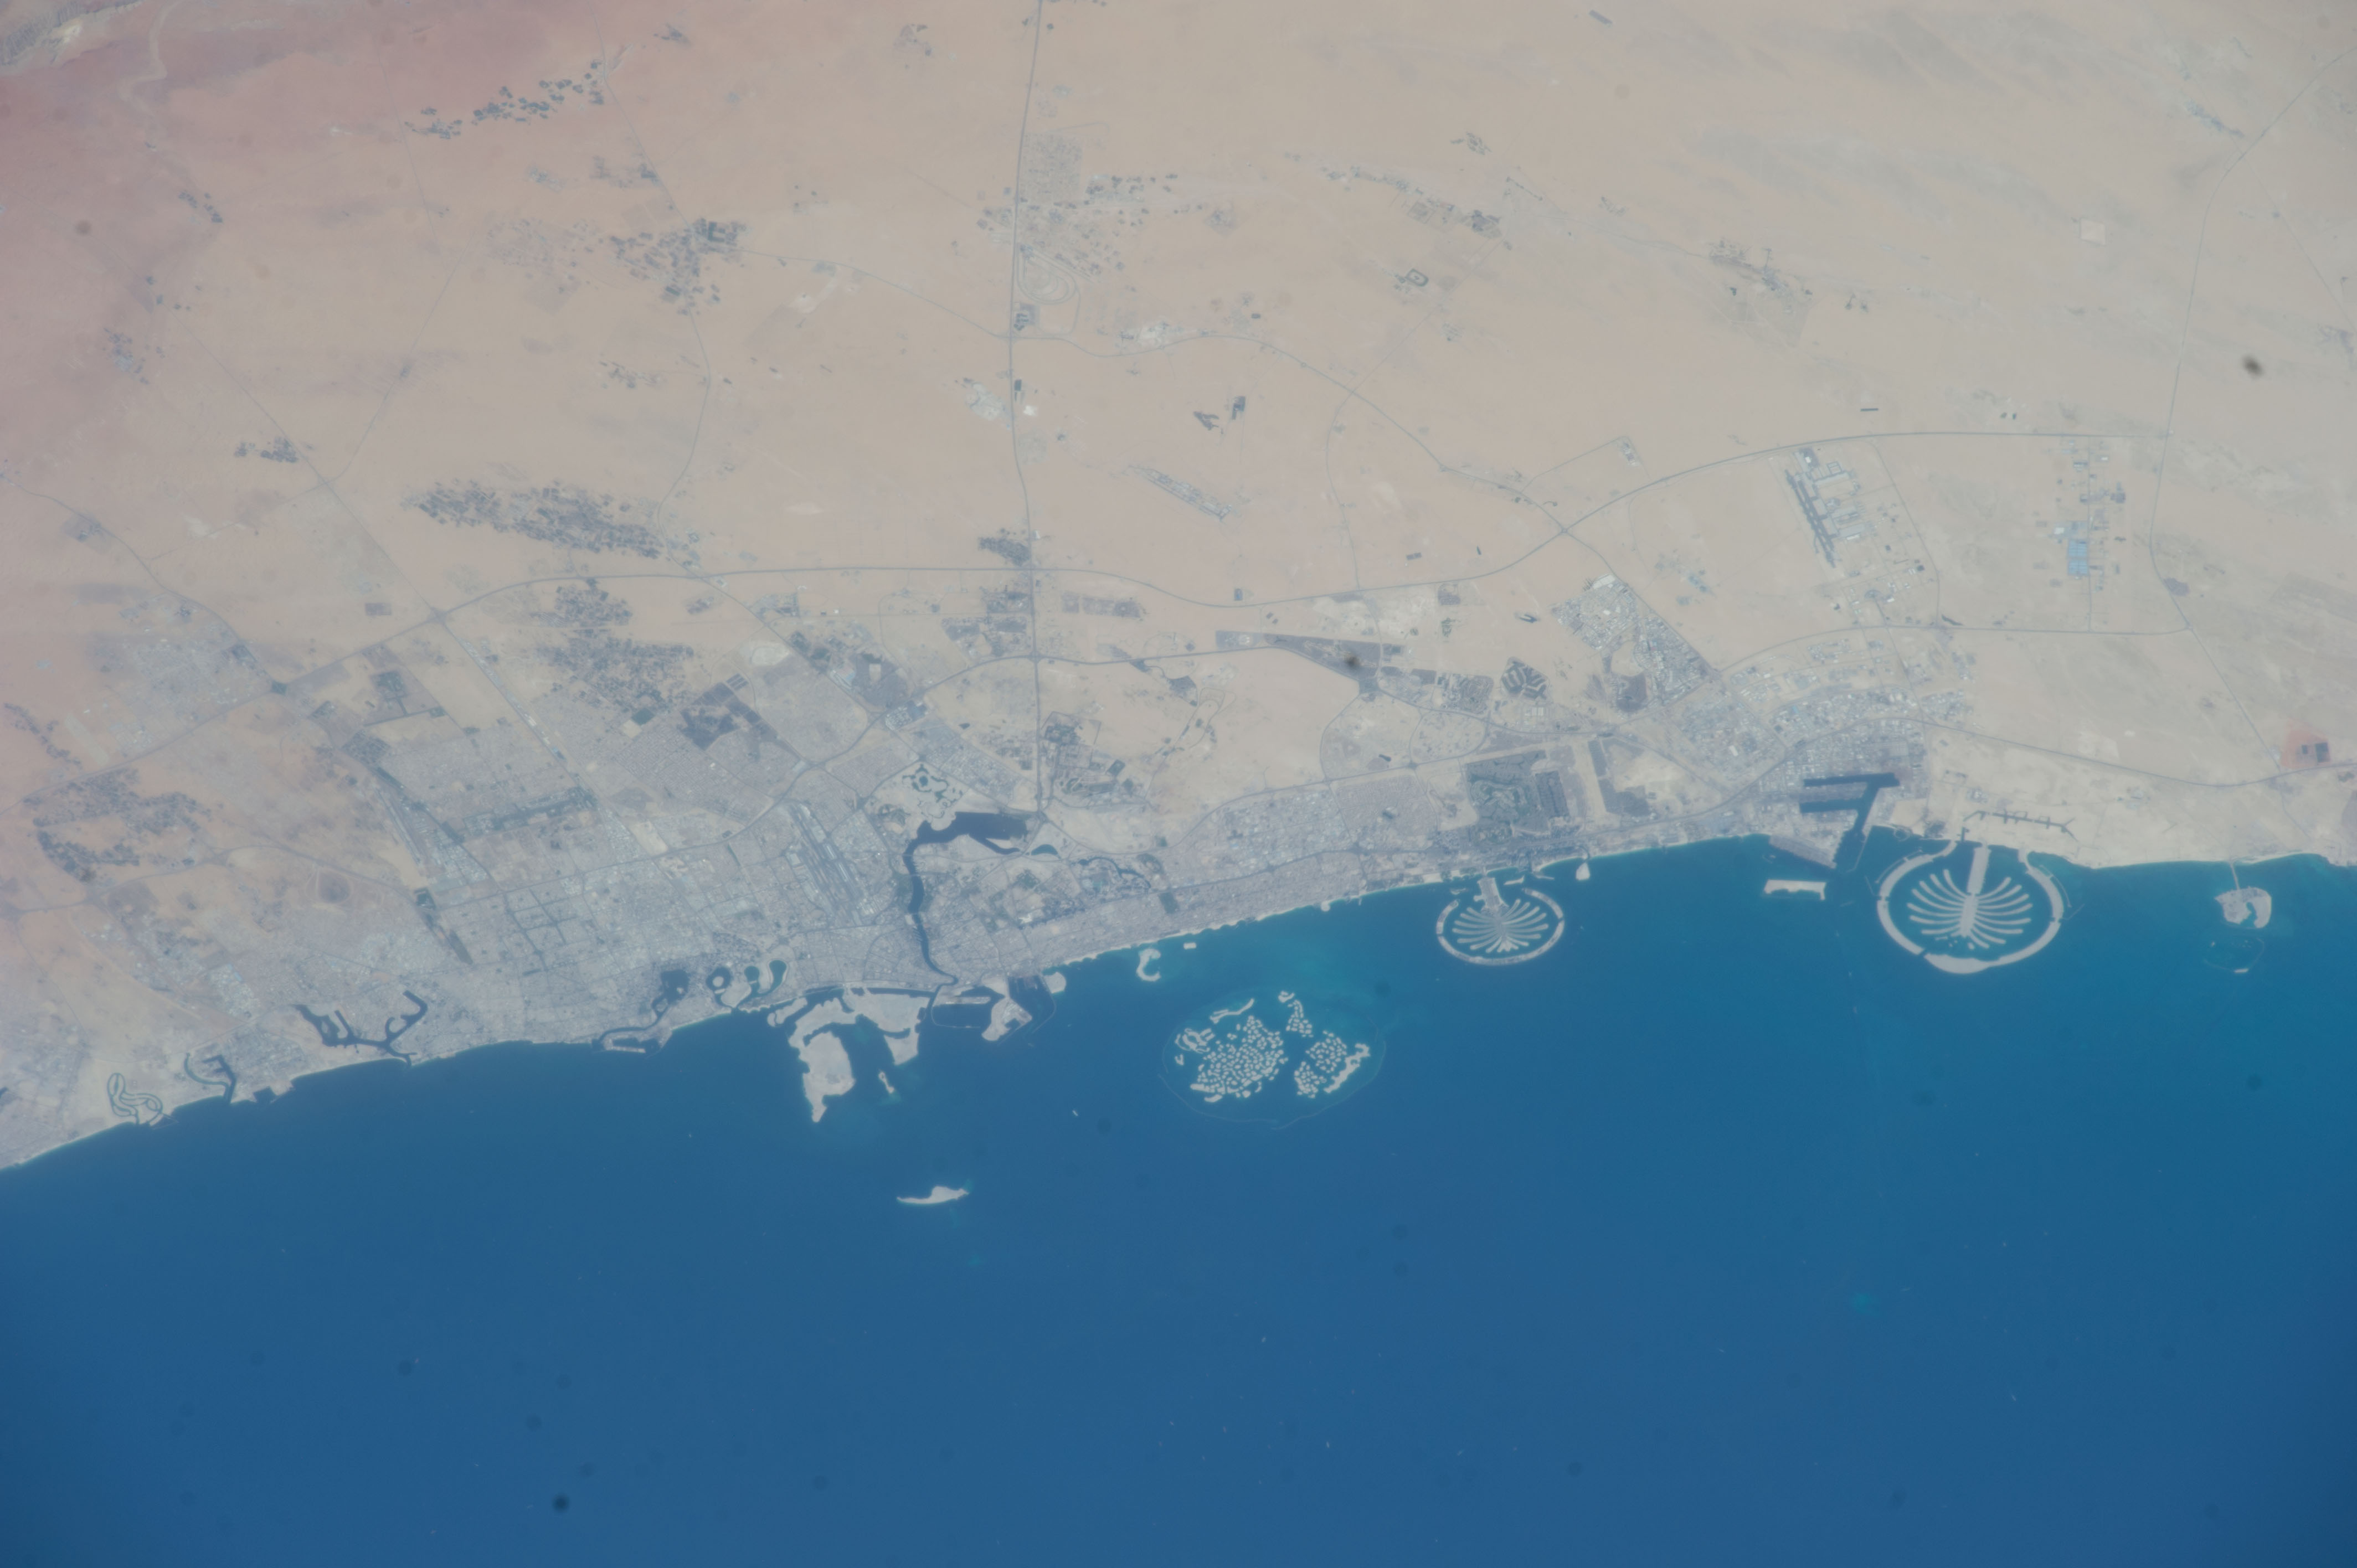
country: UNITED_ARAB_EMIRATES
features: DUBAI, PERSIAN GULF, DARIA ISLAND, THE WORLD ISLANDS, PALM JUMEIRAH, PALM JEBEL ALI, PORT RASHID, DESERT, VEGETATION, PIVOT IRRIGATION, DUBAI CREEK
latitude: 25.1
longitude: 55.3
